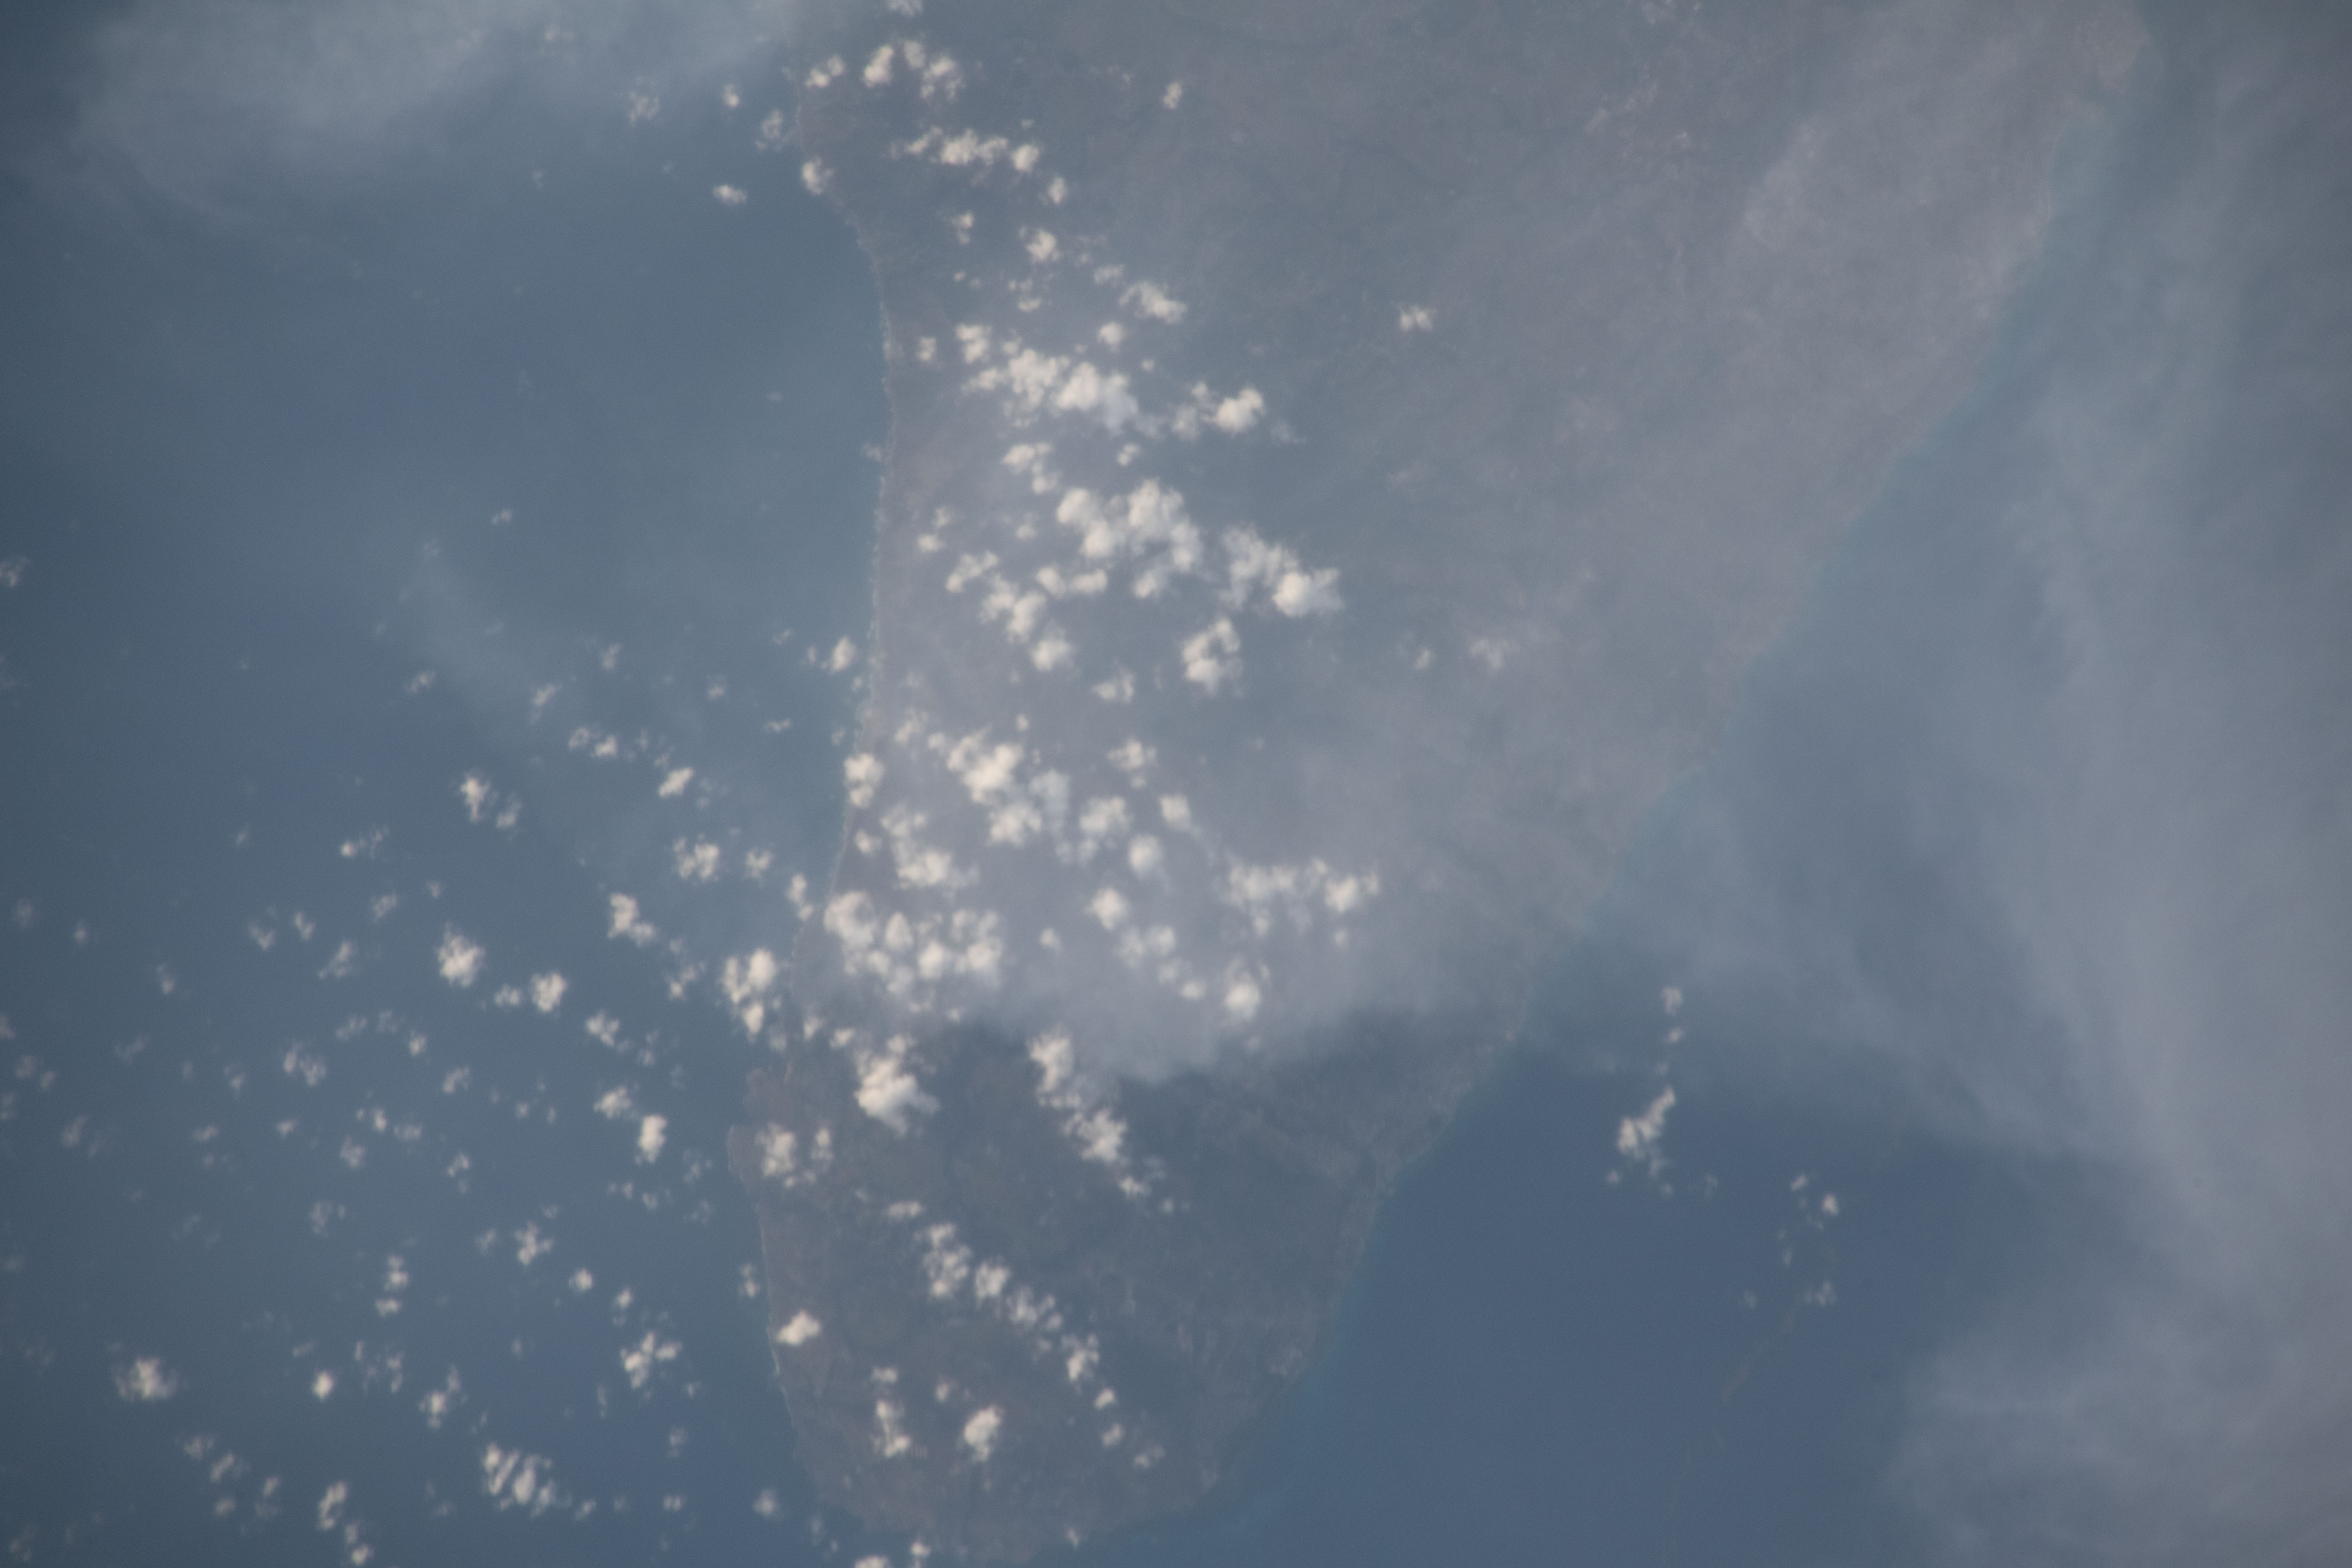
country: LESSER ANTILLES
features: LADDER BAY, BARBADOS WILDLIFE RESERVE
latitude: 13.2
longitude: -59.6
